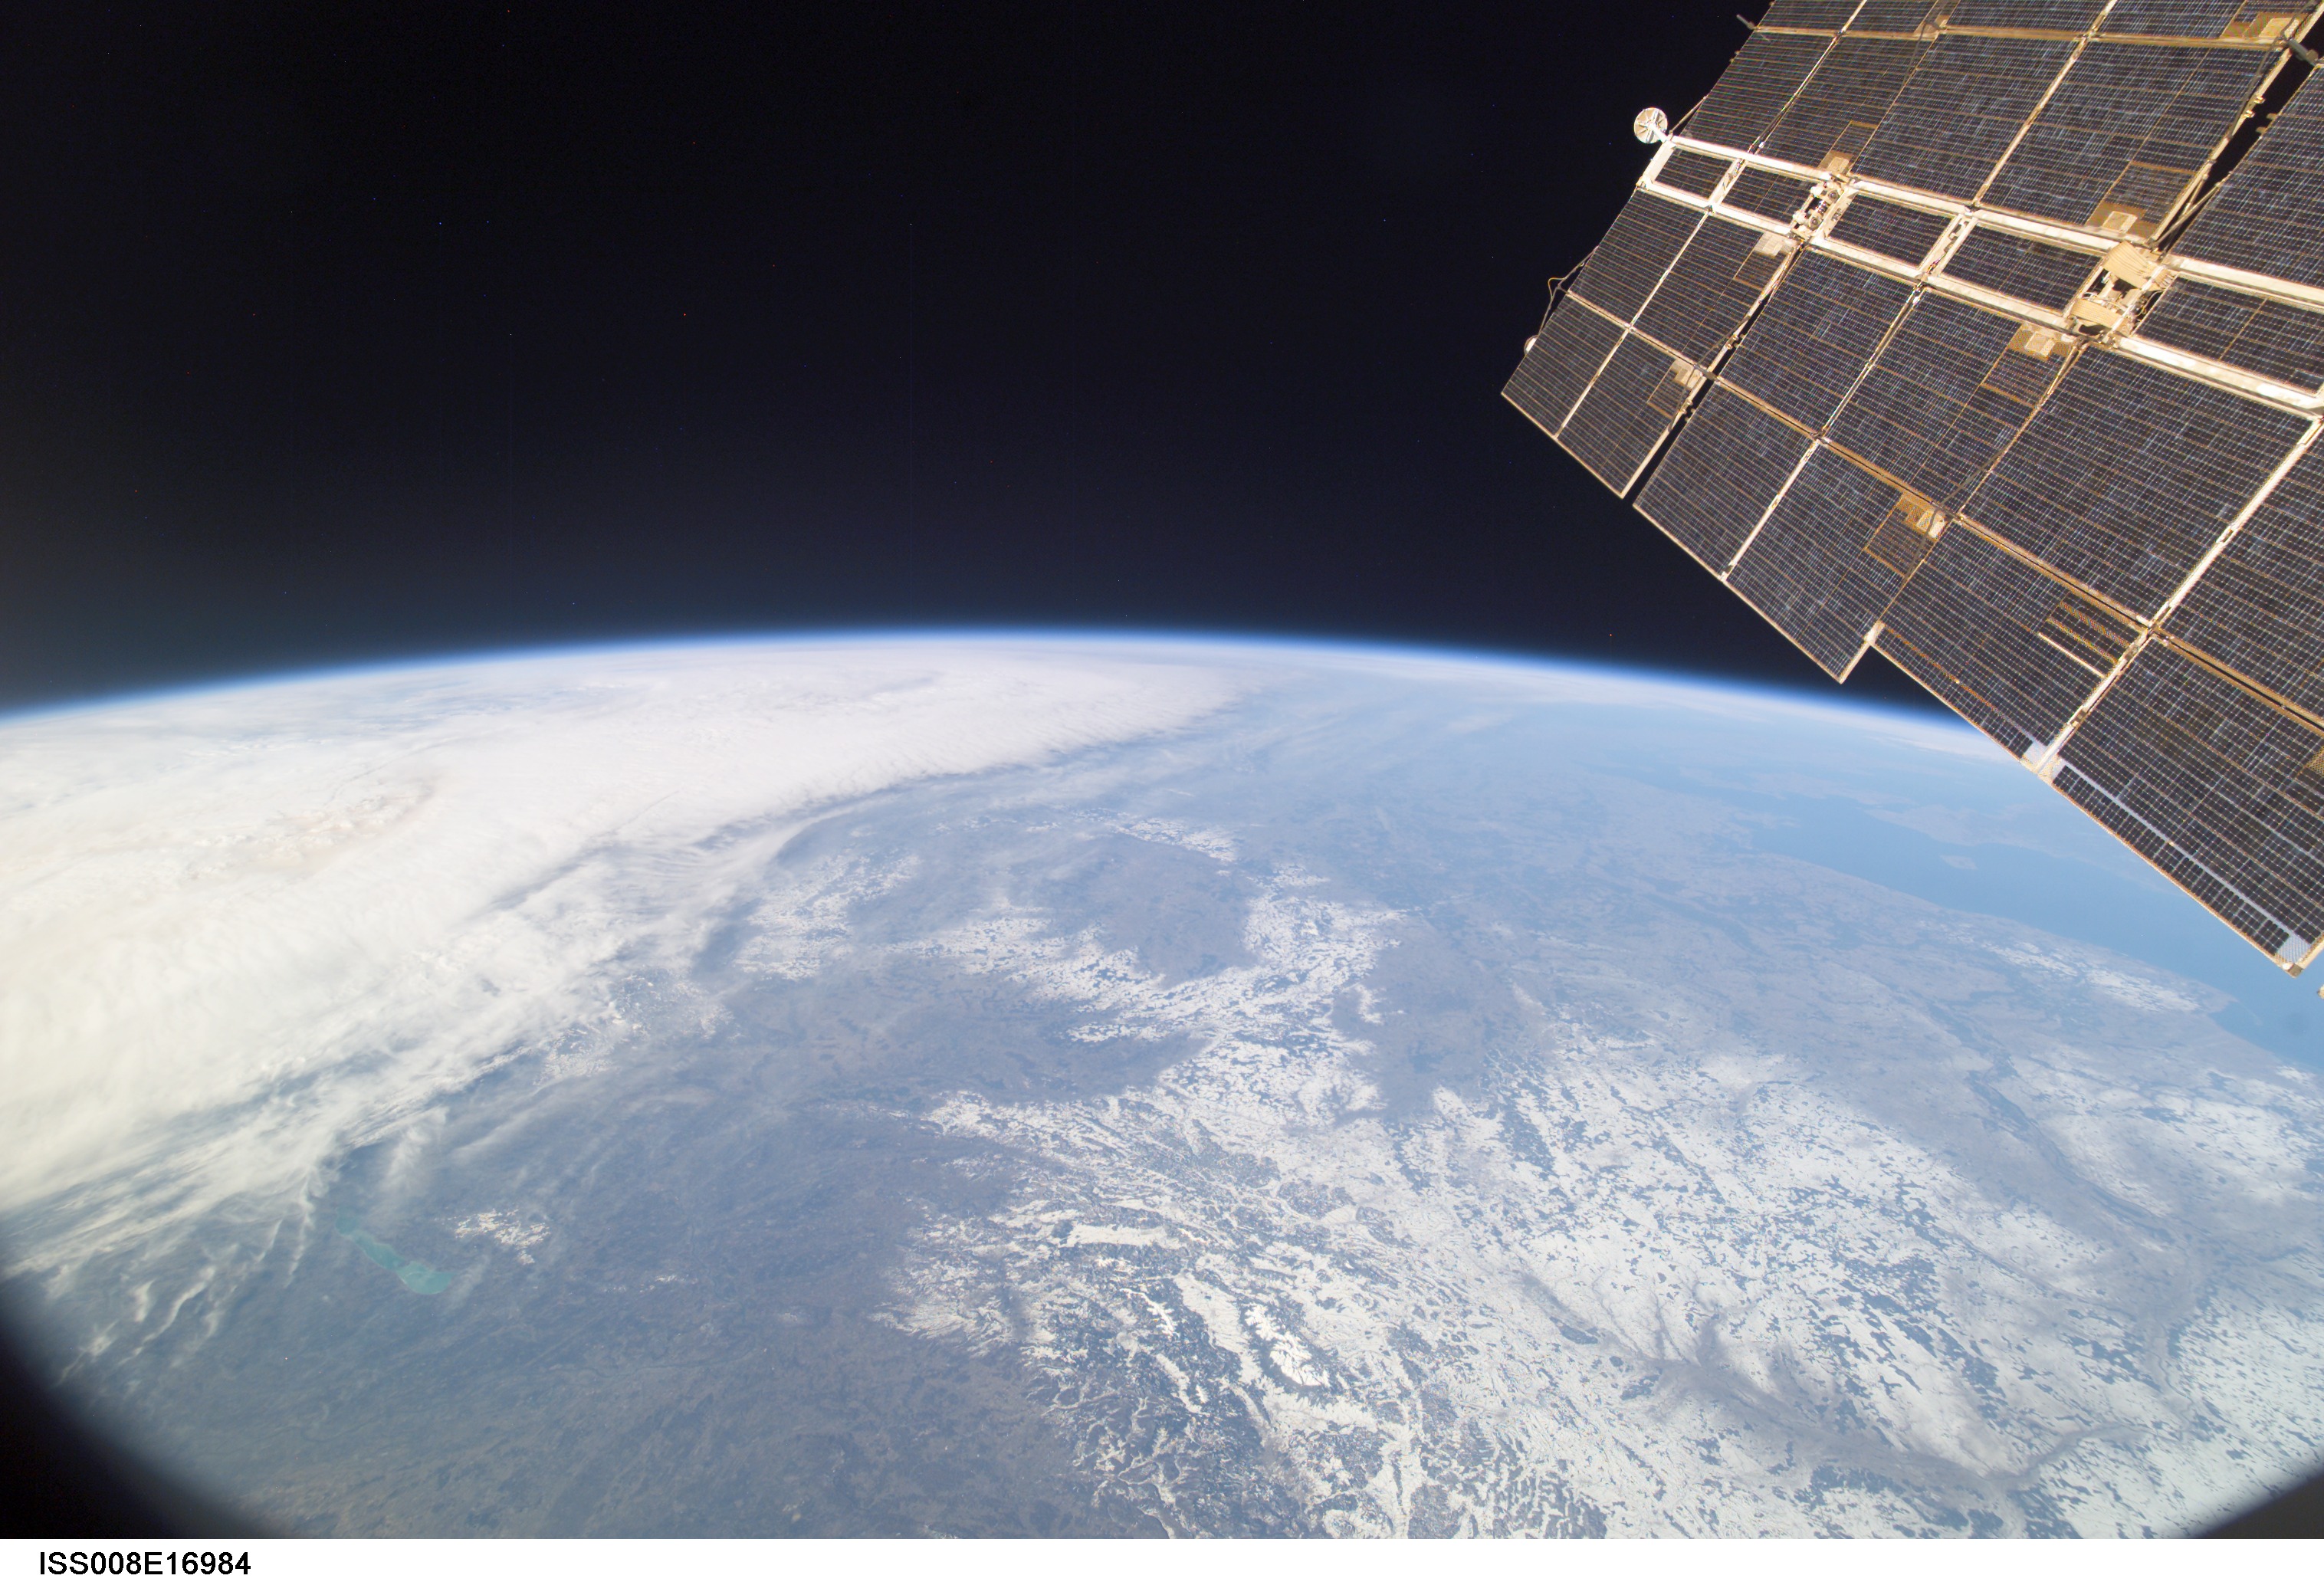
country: CZECH REPUBLIC
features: TATRA MTS., BALTIC S., ATMOSPHERIC LIMB
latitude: 49.5
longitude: 18.0
